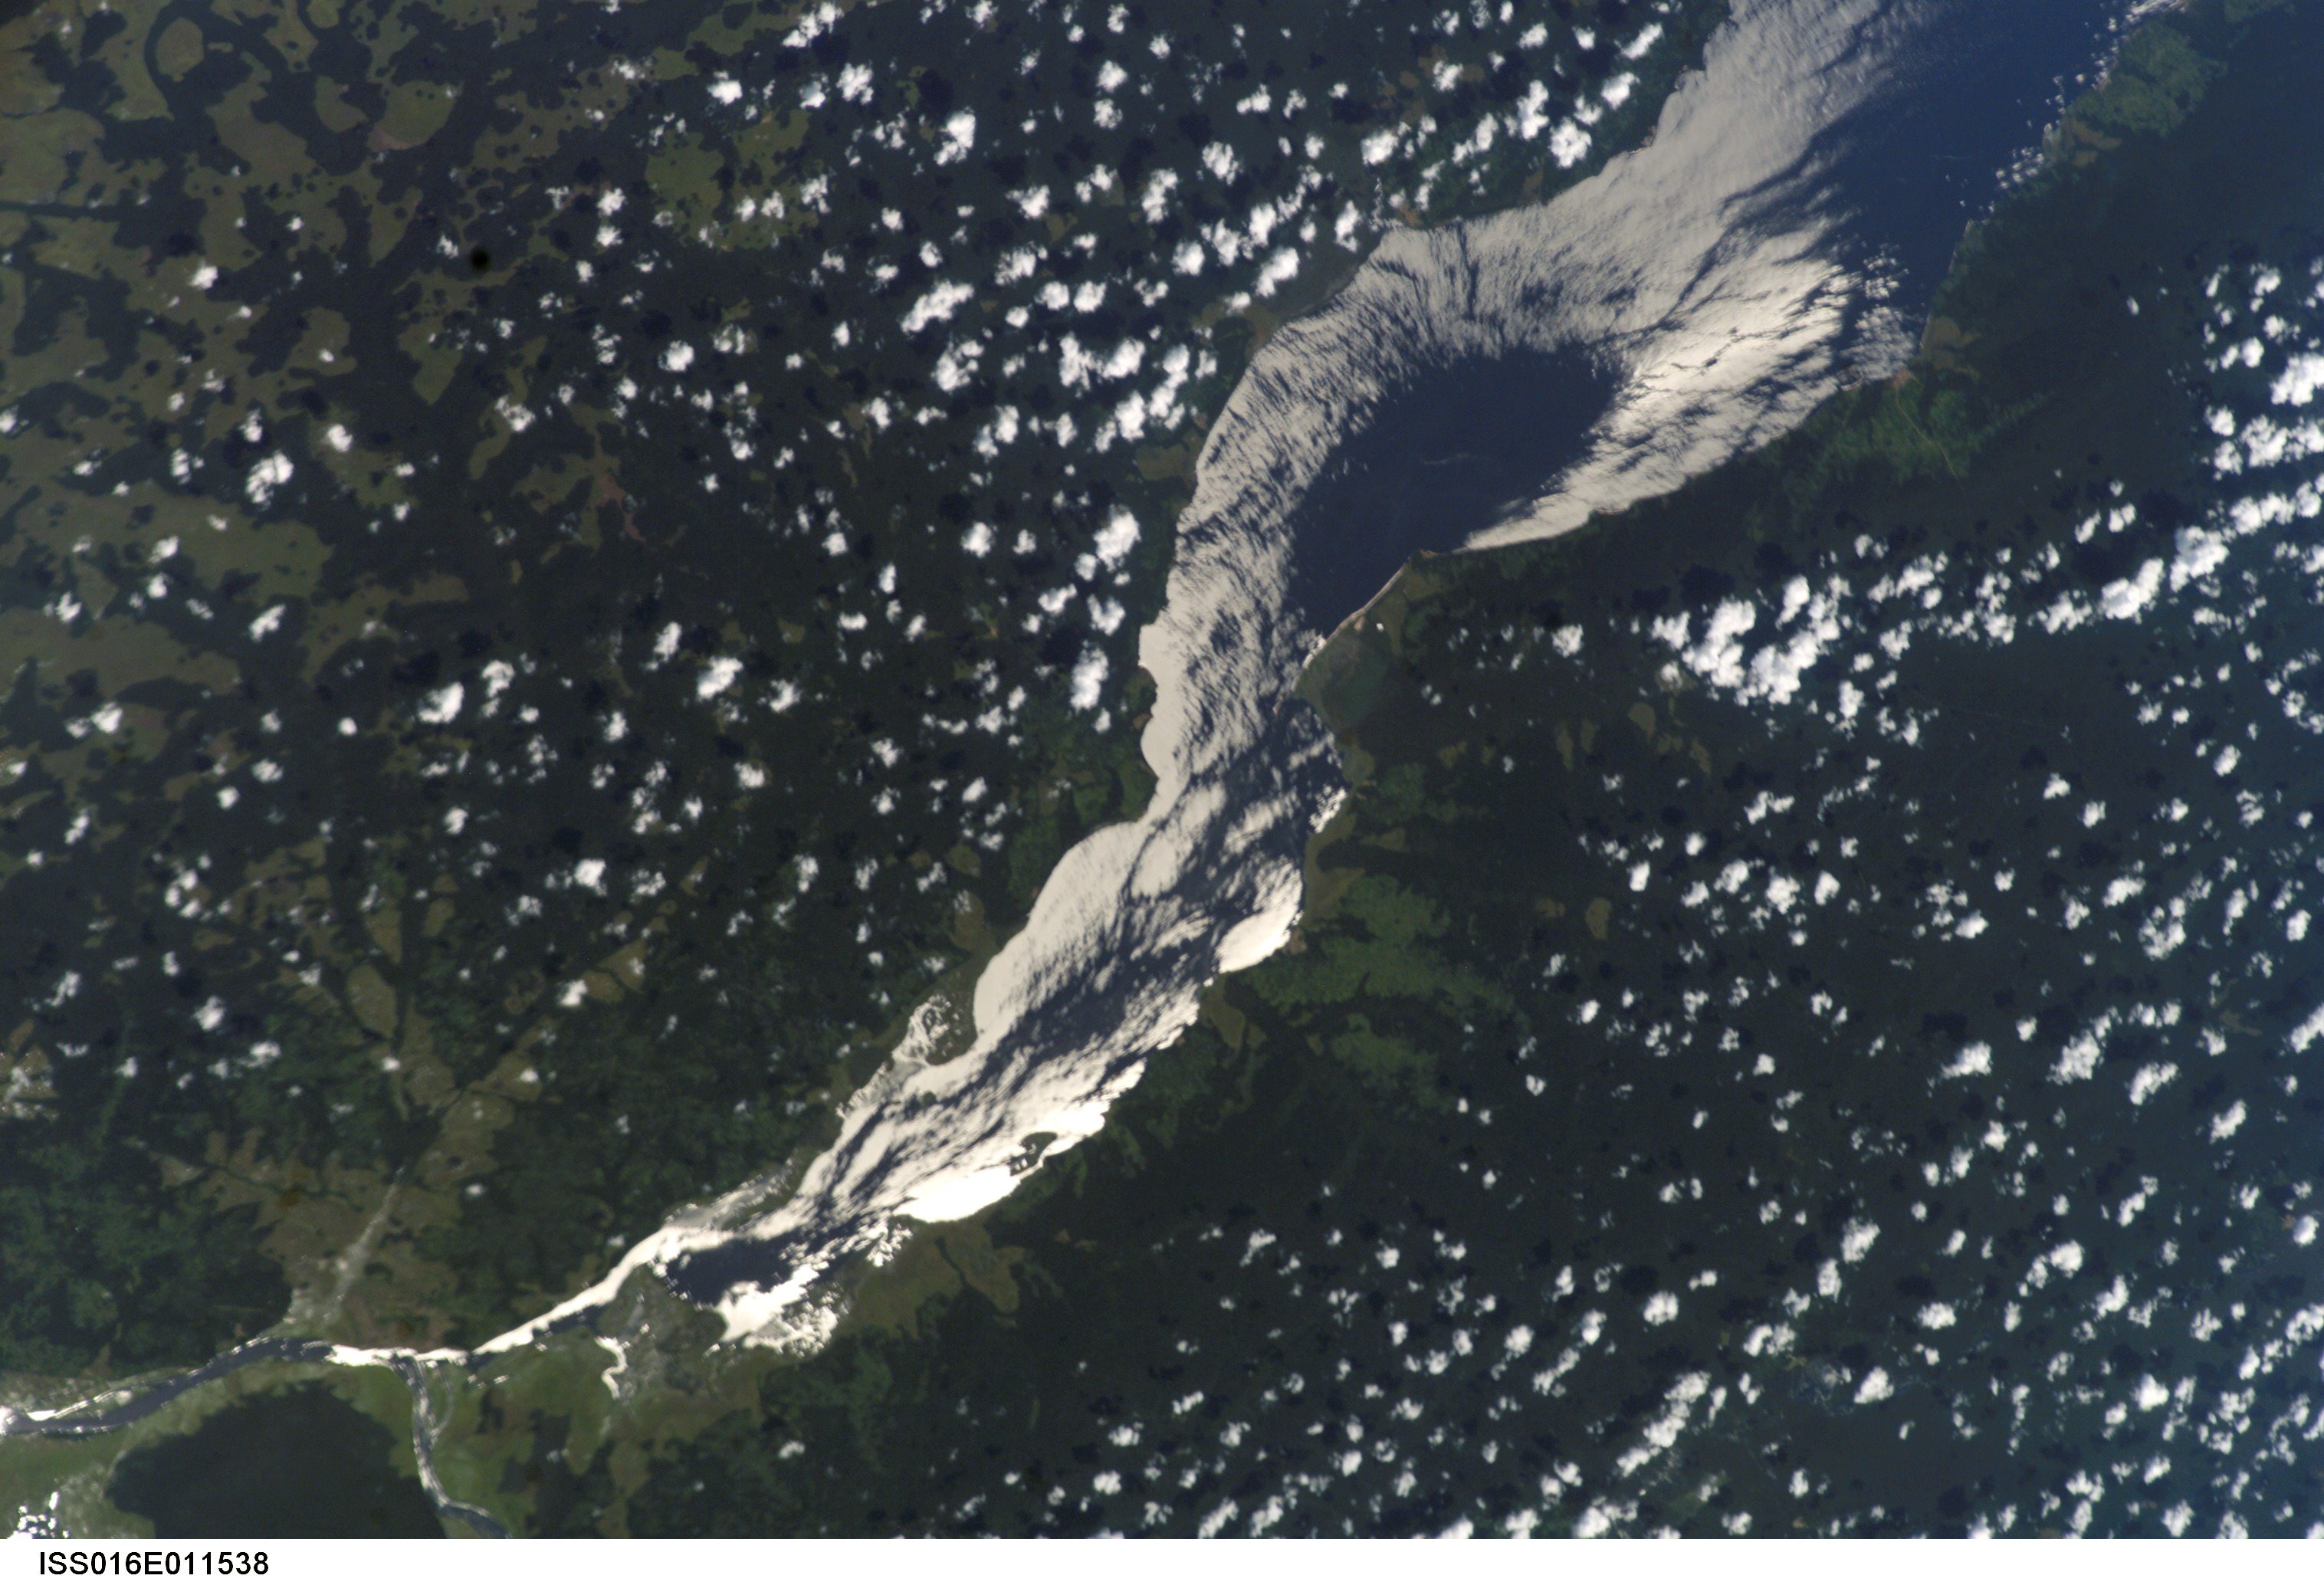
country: DEM. REP. OF CONGO
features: FIMI R., L. MAI-NDOMBE, FOREST
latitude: -2.5
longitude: 18.0
